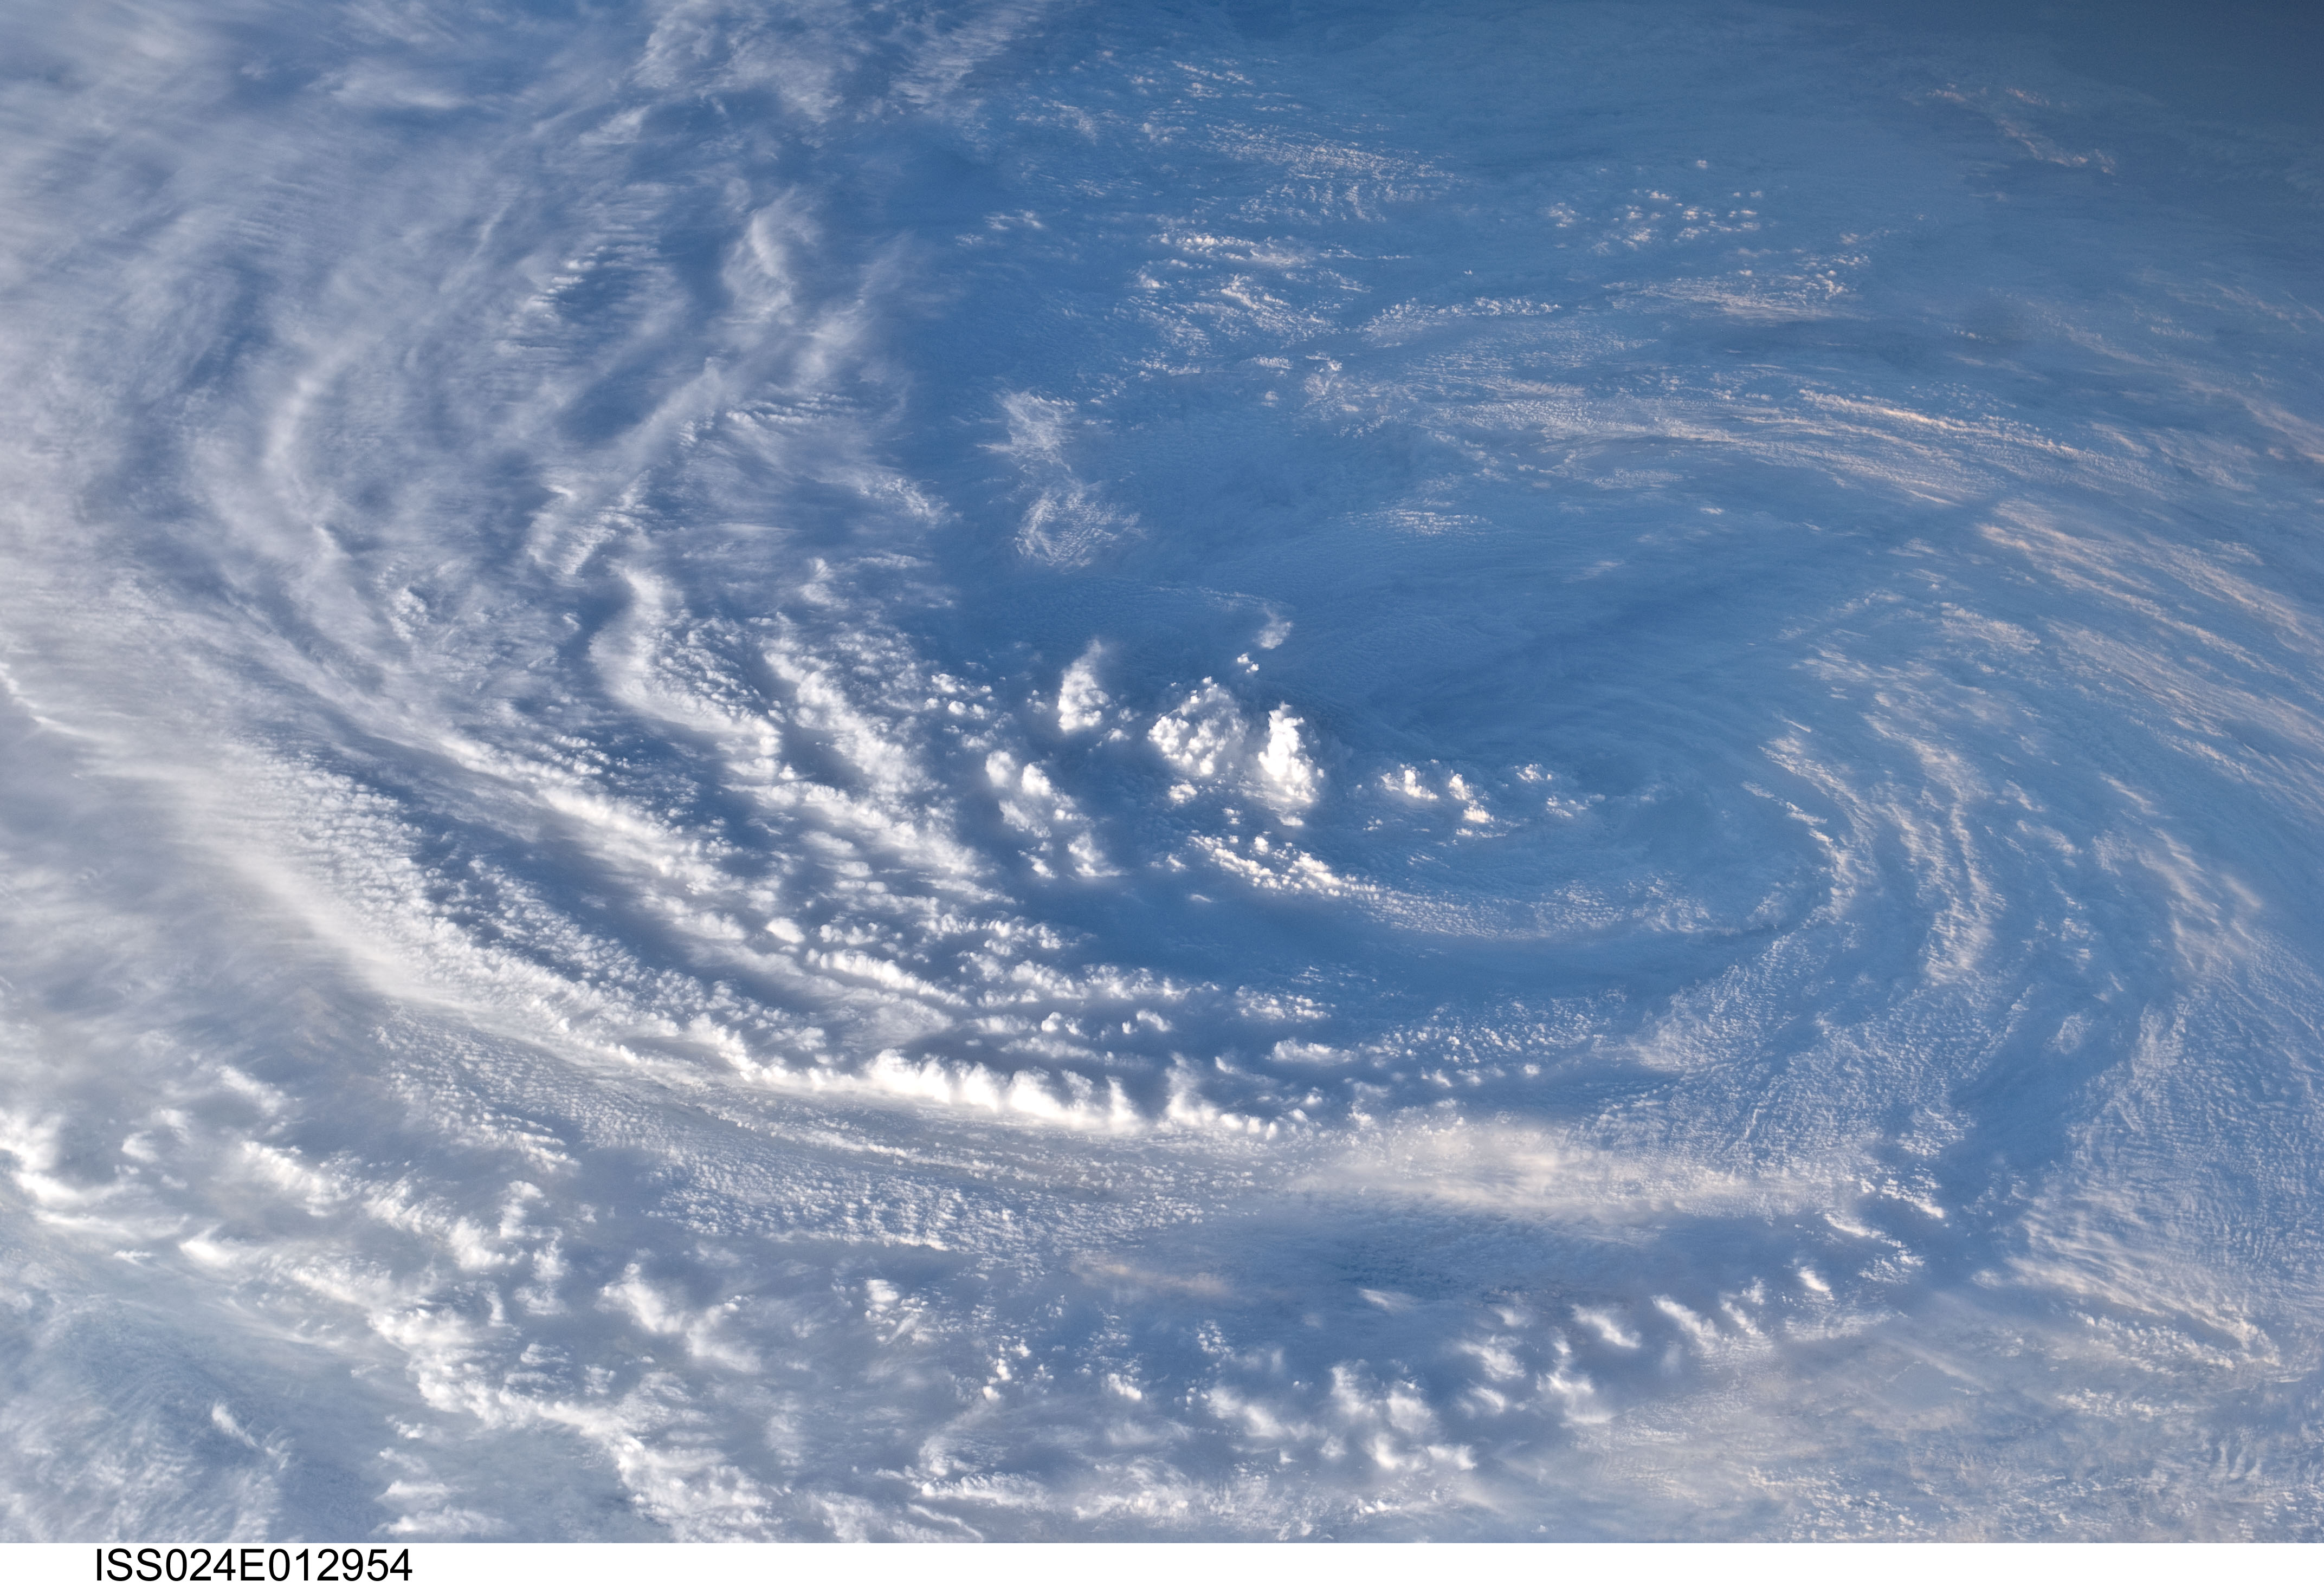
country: ATLANTIC OCEAN
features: TROPICAL STORM DANIELLE, SPIRAL BANDS, MULTILAYERED CLOUDS
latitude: 41.5
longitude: -49.0
